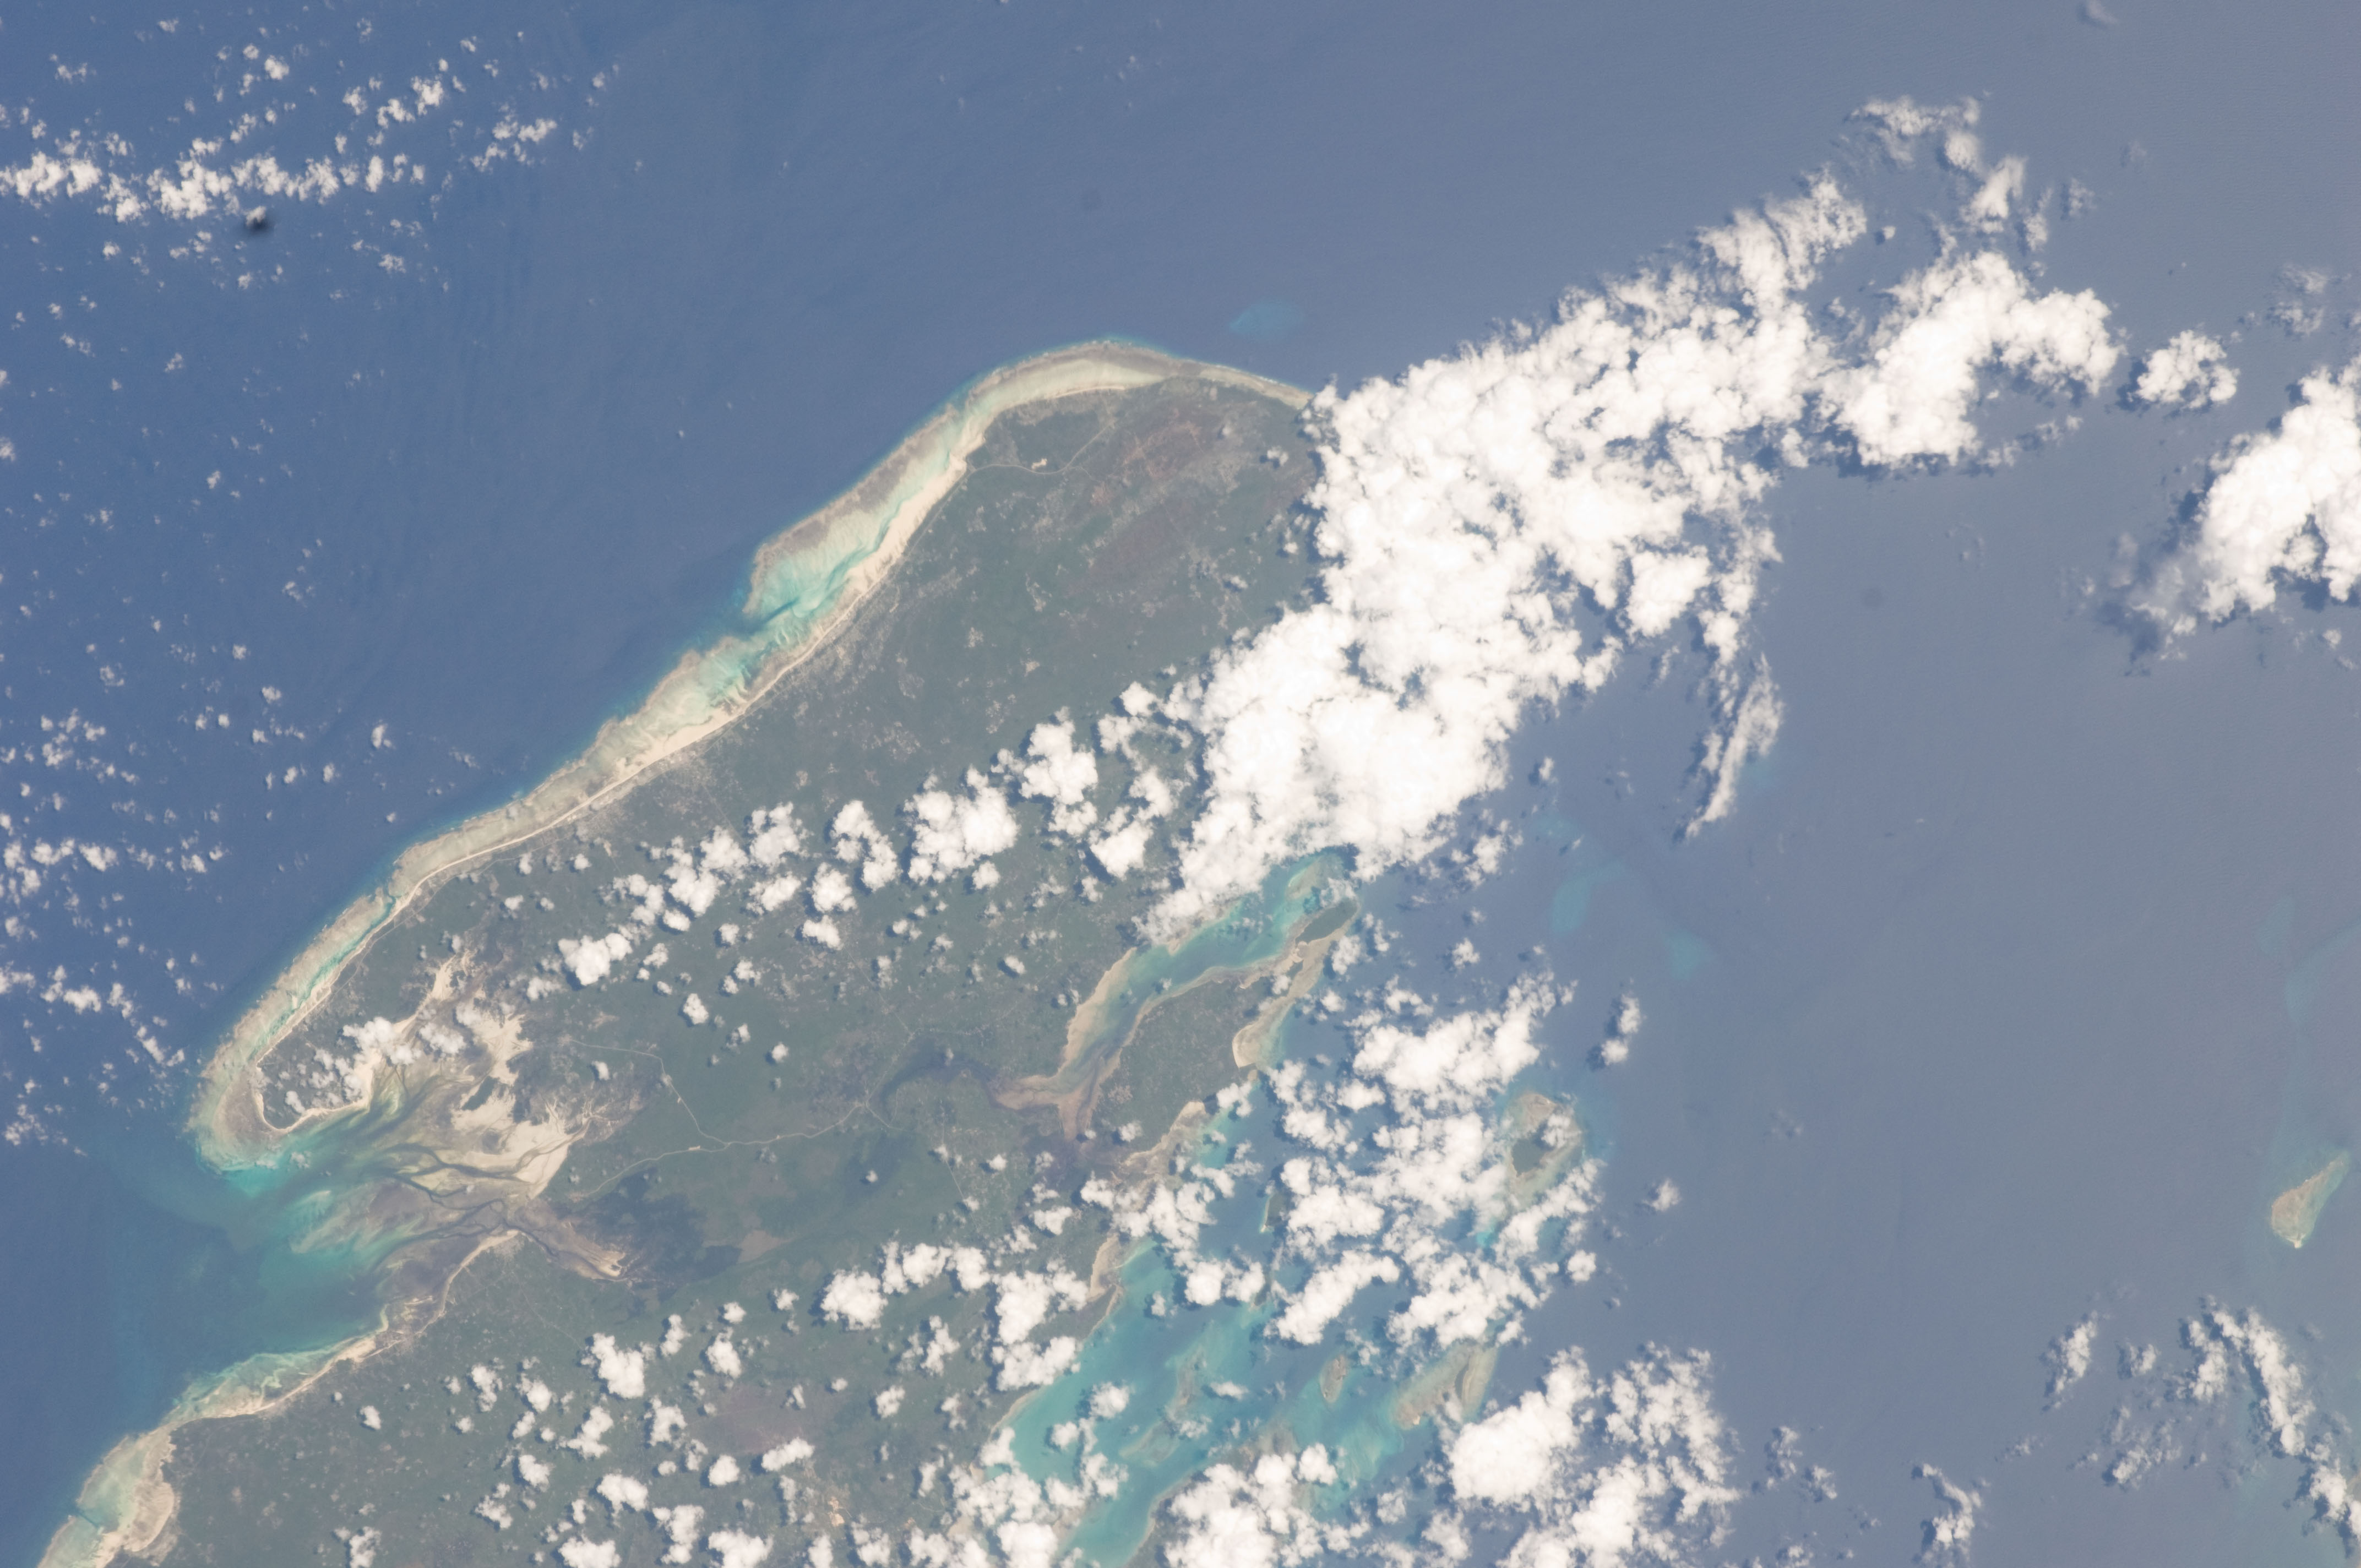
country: TANZANIA
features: ZANZIBAR CHAN., S. ZANZIBAR I., REEFS, SHOALS, GLINT
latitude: -6.4
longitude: 39.5
